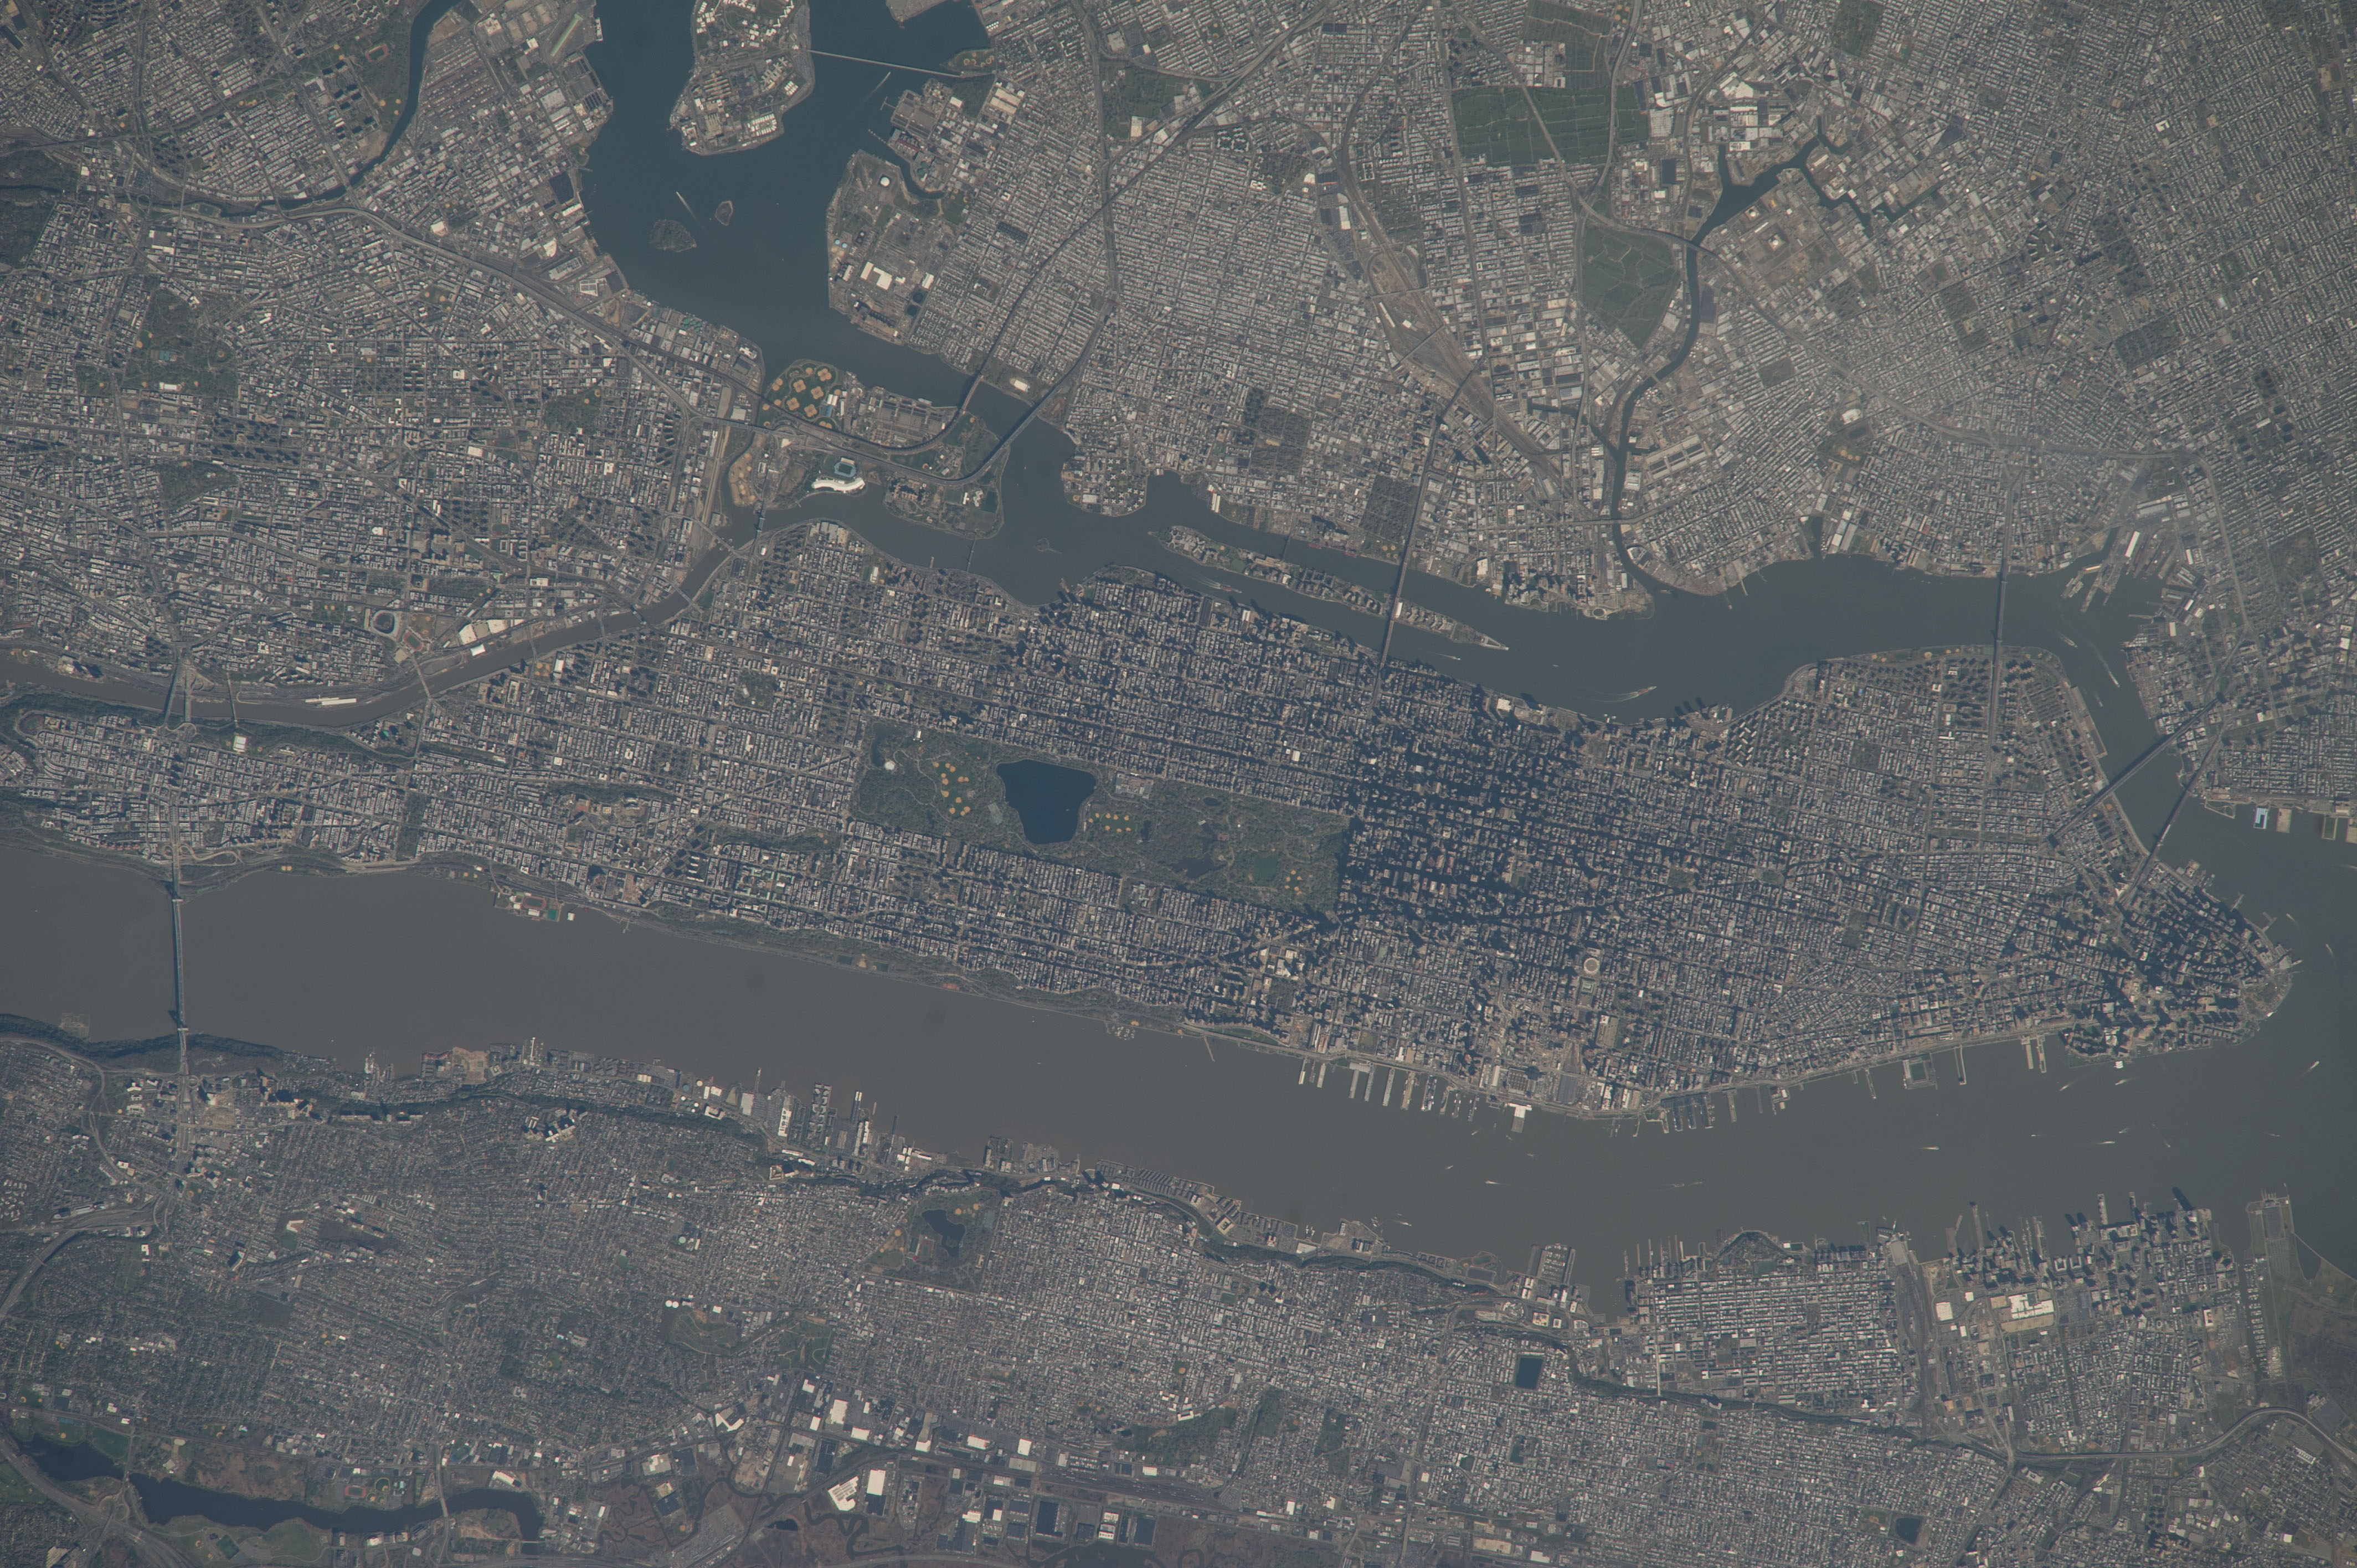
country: USA-NEW_YORK
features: MANHATTAN, BROOKLYN, JERSEY CITY, RANDALLS ISLANDS, RIKERS ISLAND, HUDSON RIVER, UPPER BAY, EASTERN RIVER
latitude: 40.8
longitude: -74.0
